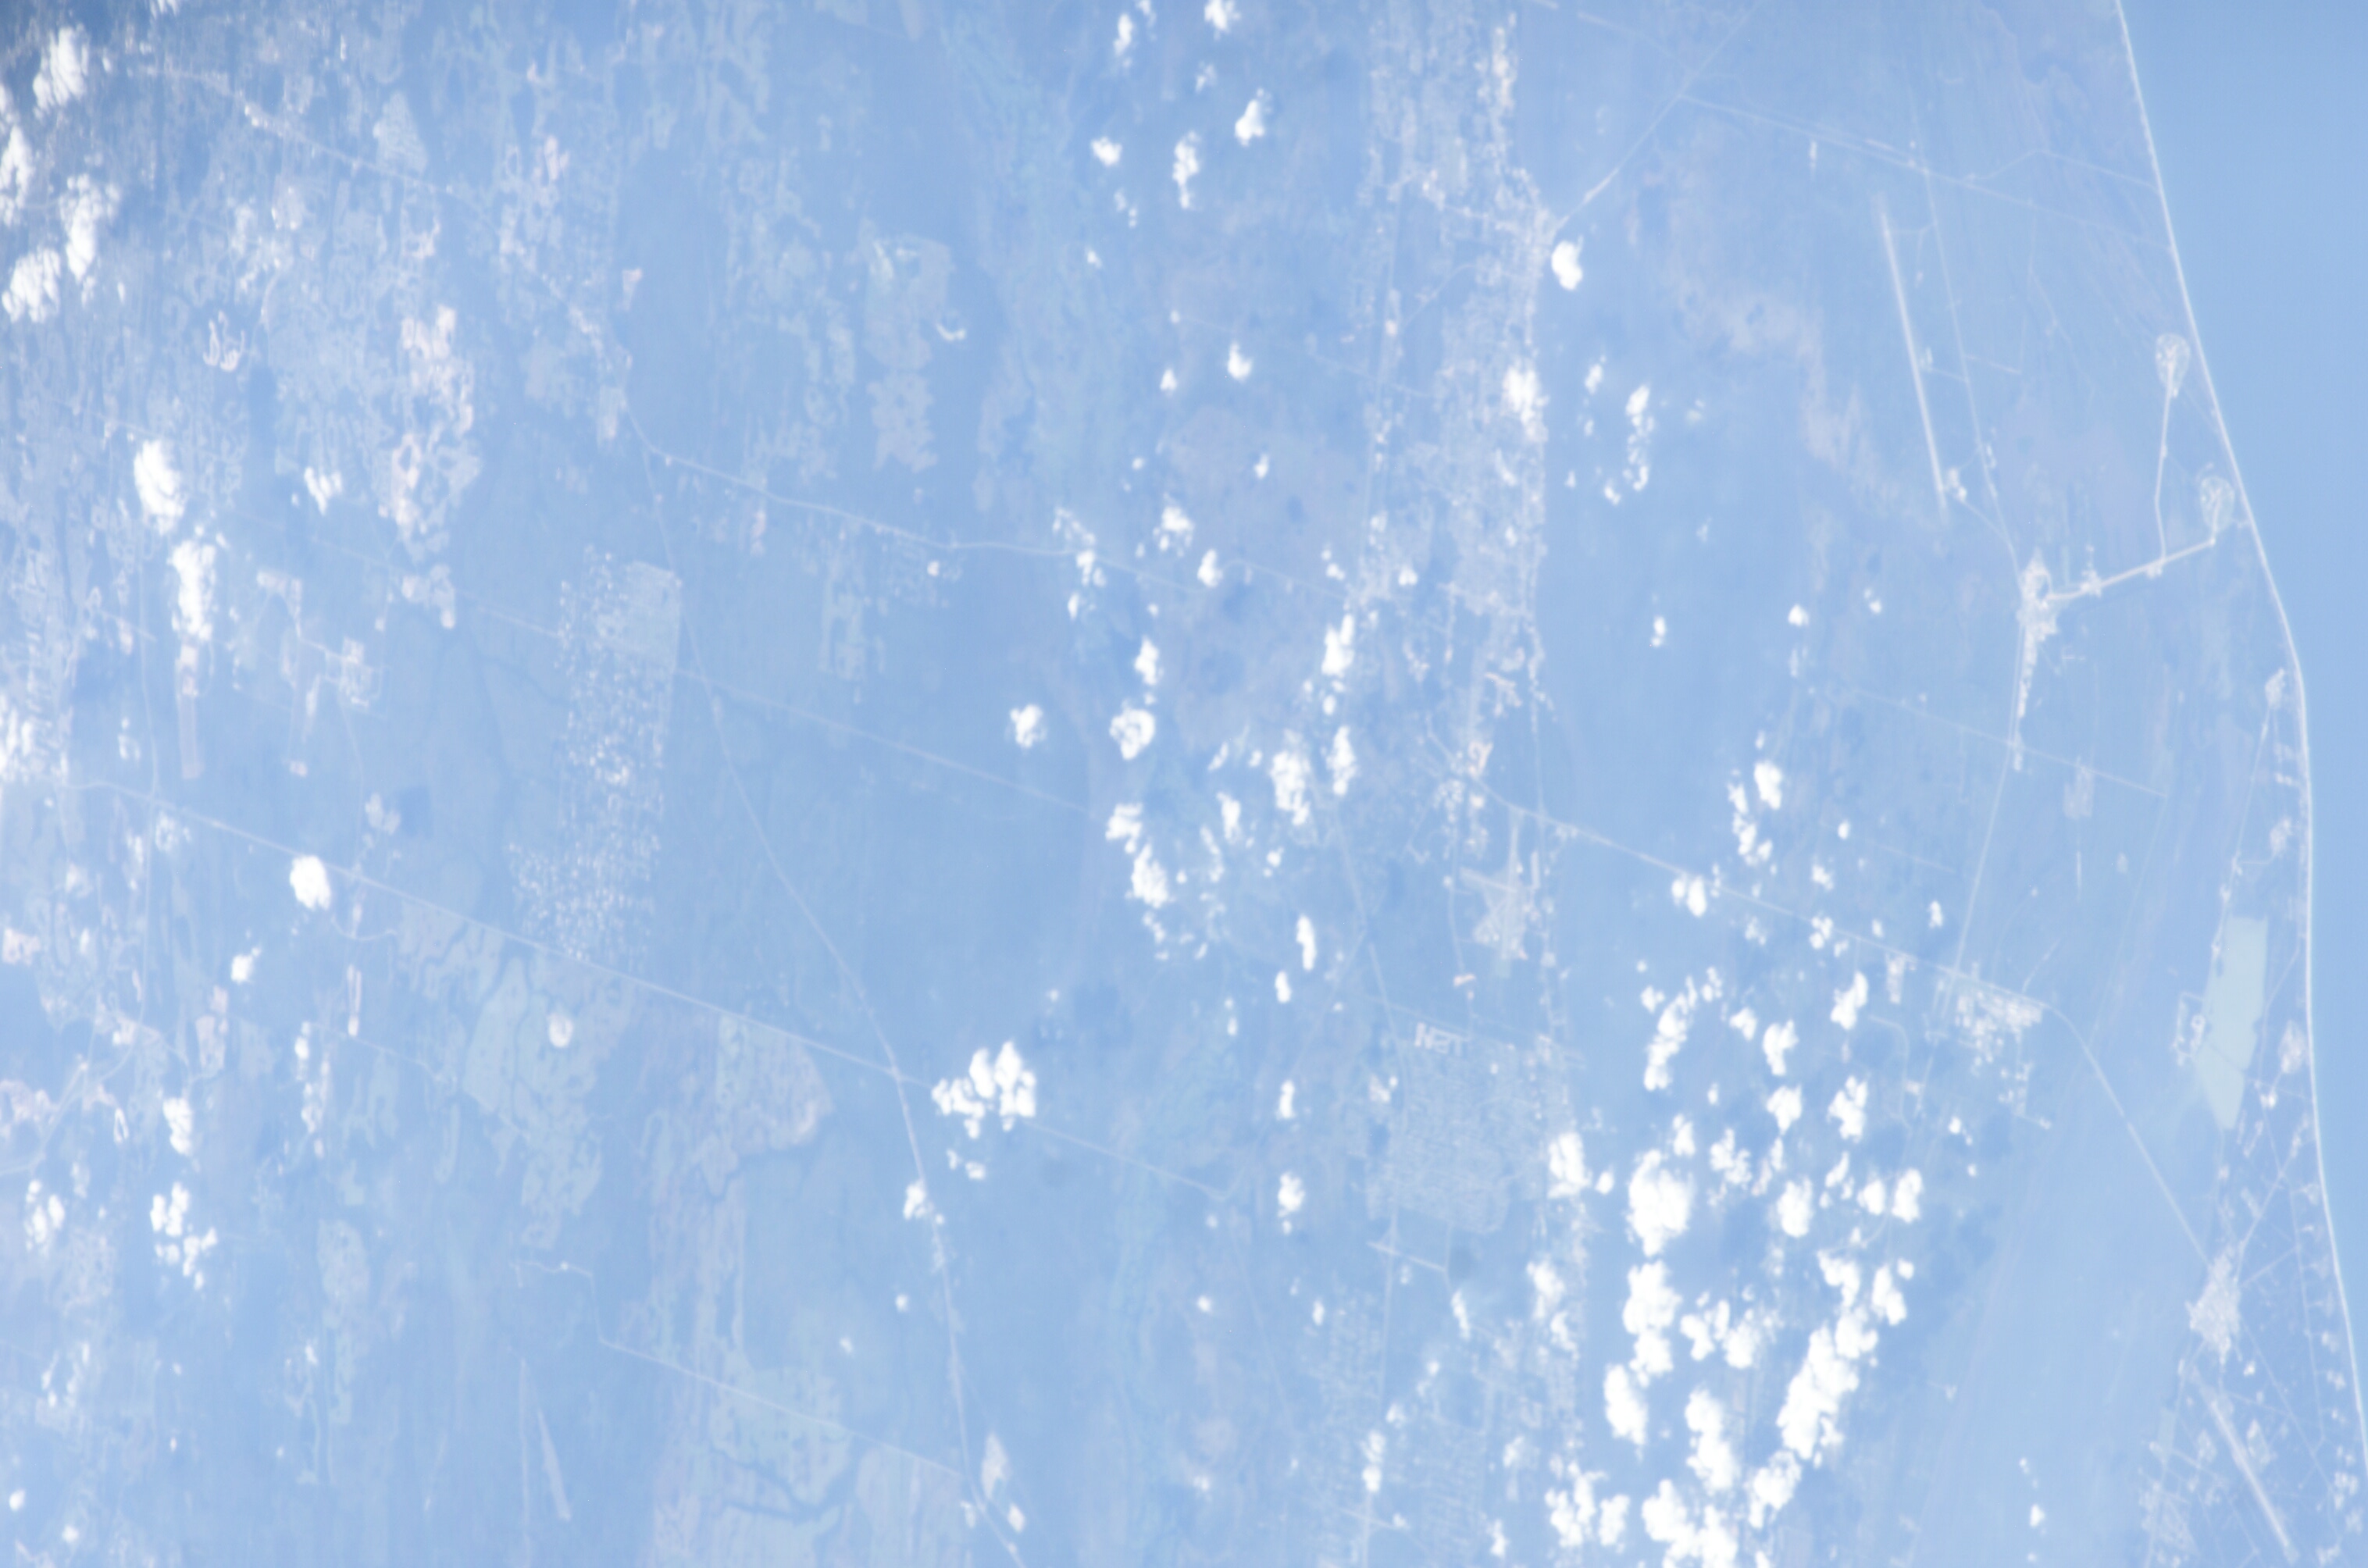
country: USA-FLORIDA
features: CAPE CANAVERAL, TITUSVILLE
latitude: 28.5
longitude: -80.7
